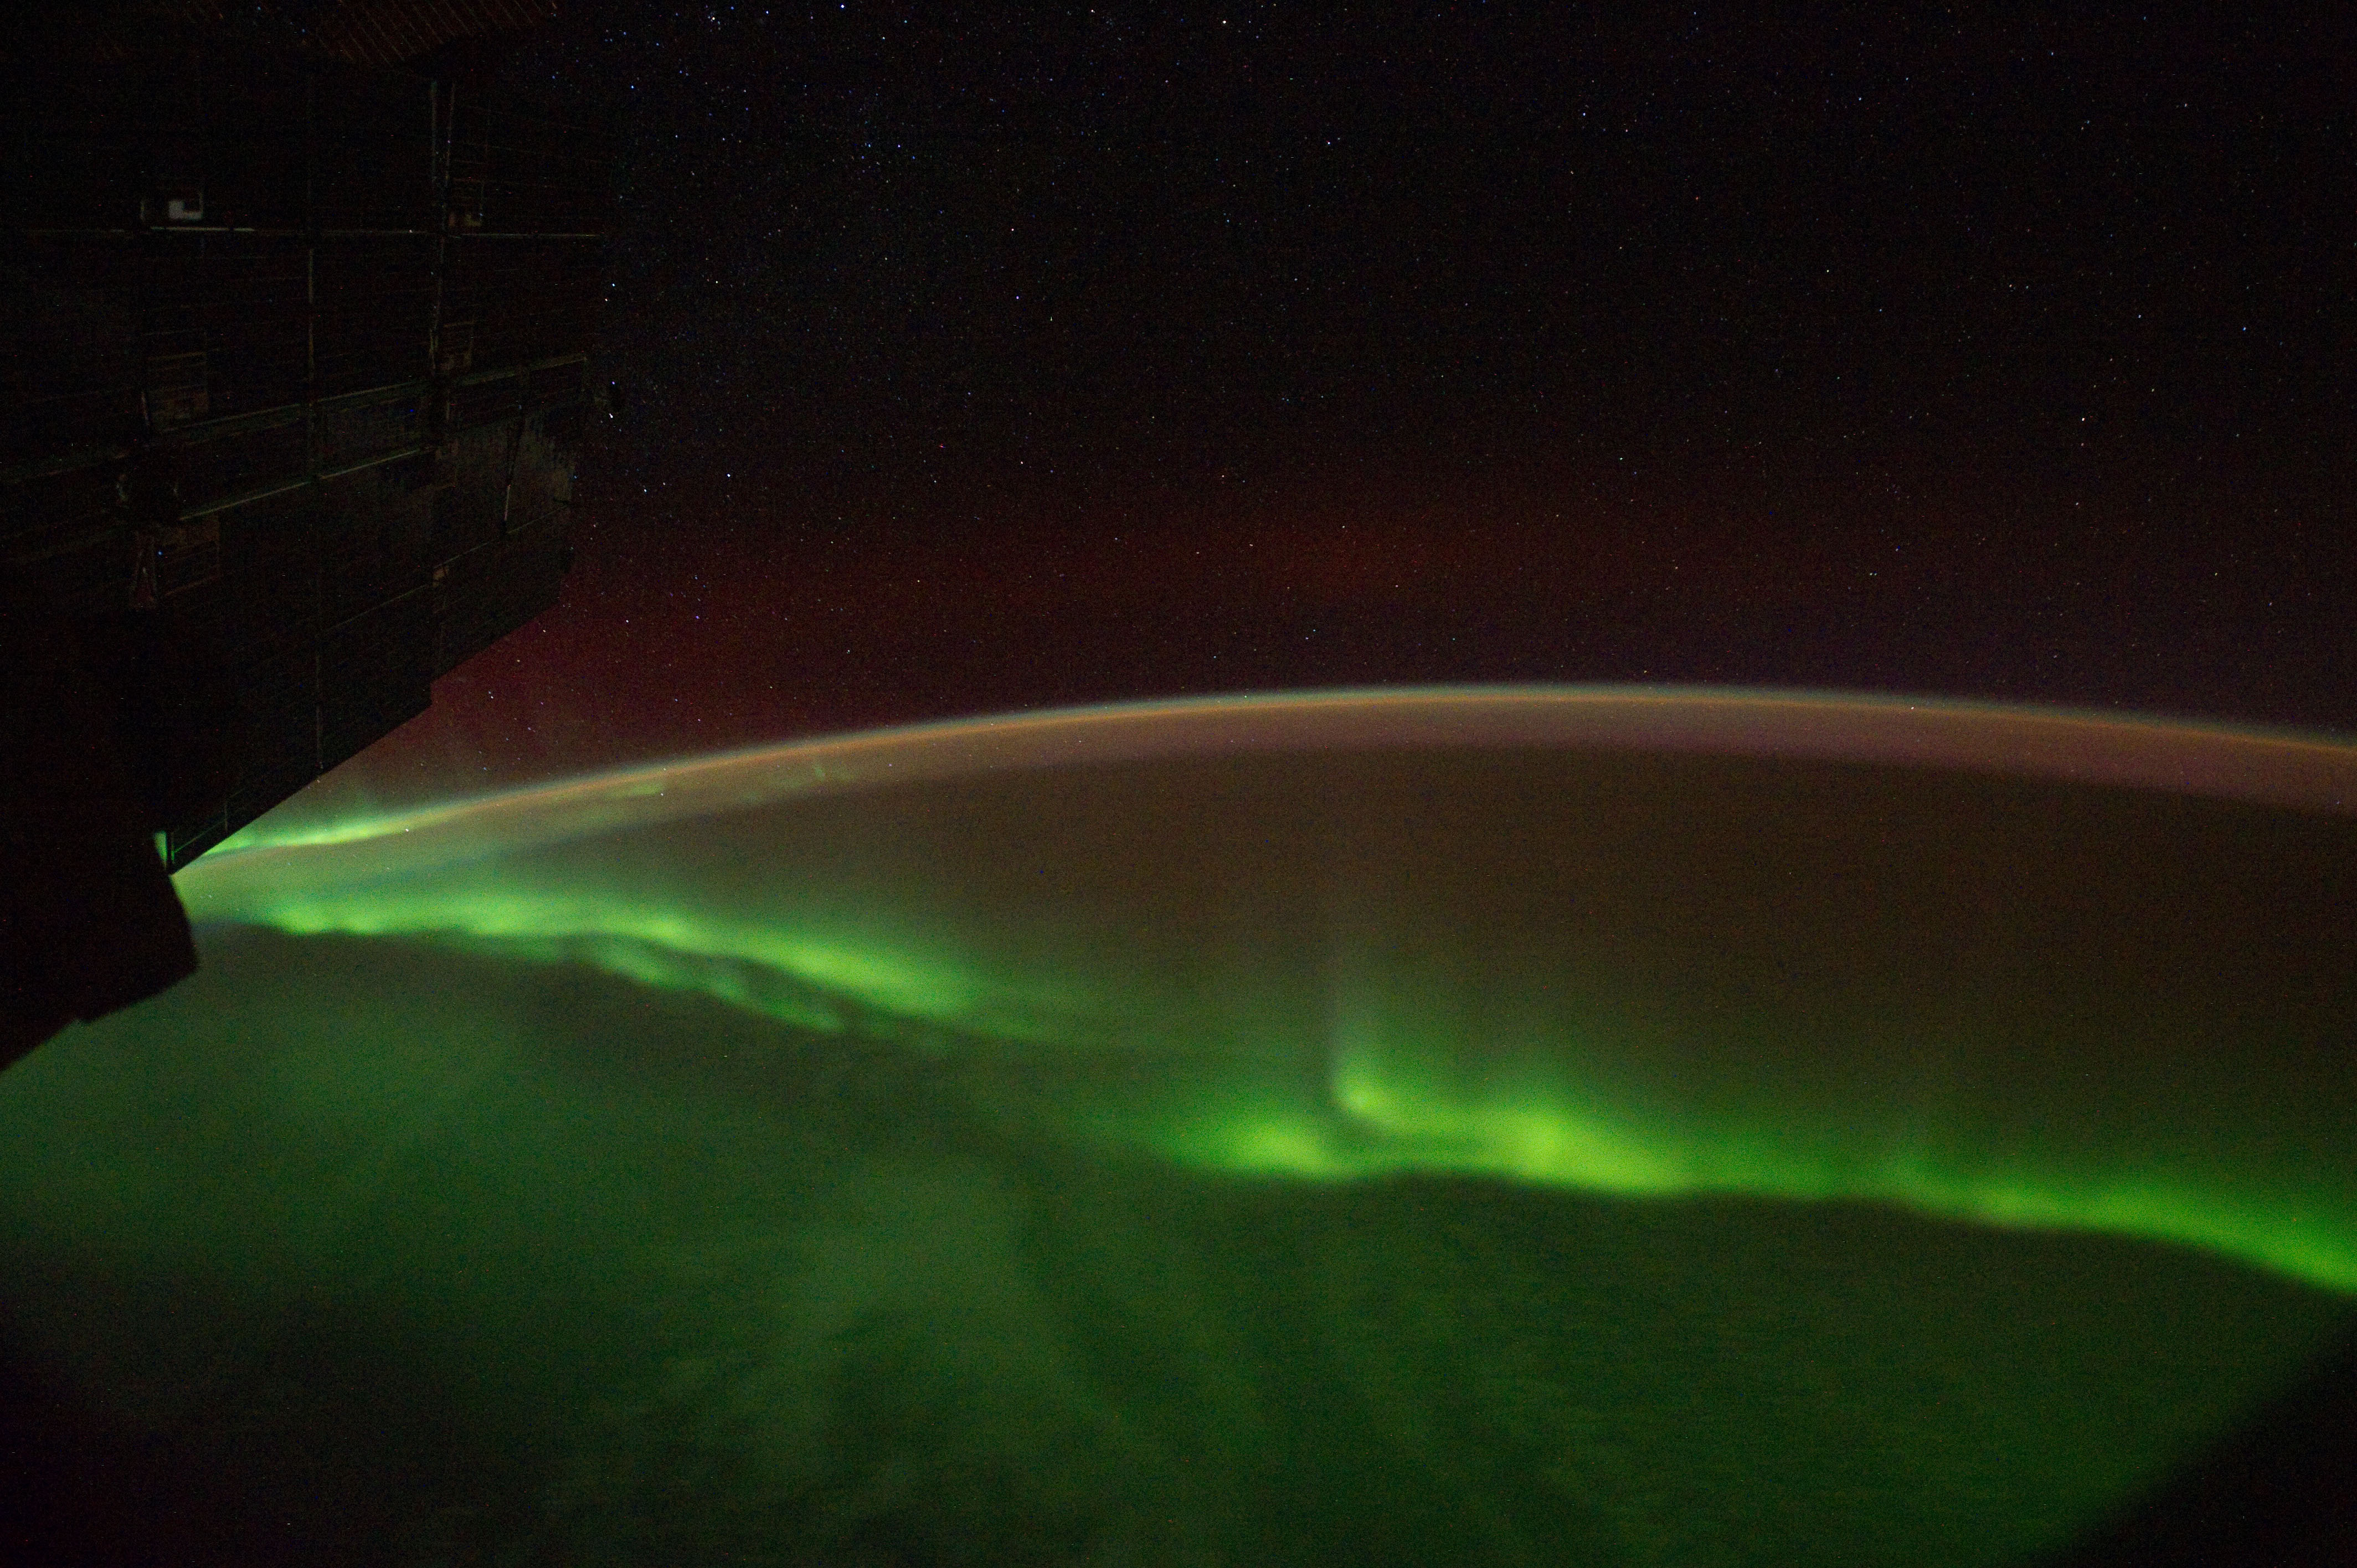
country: AURORA
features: AURORA AUSTRALIS, AIRGLOW, SOUTHEASTERN INDIAN OCEAN
